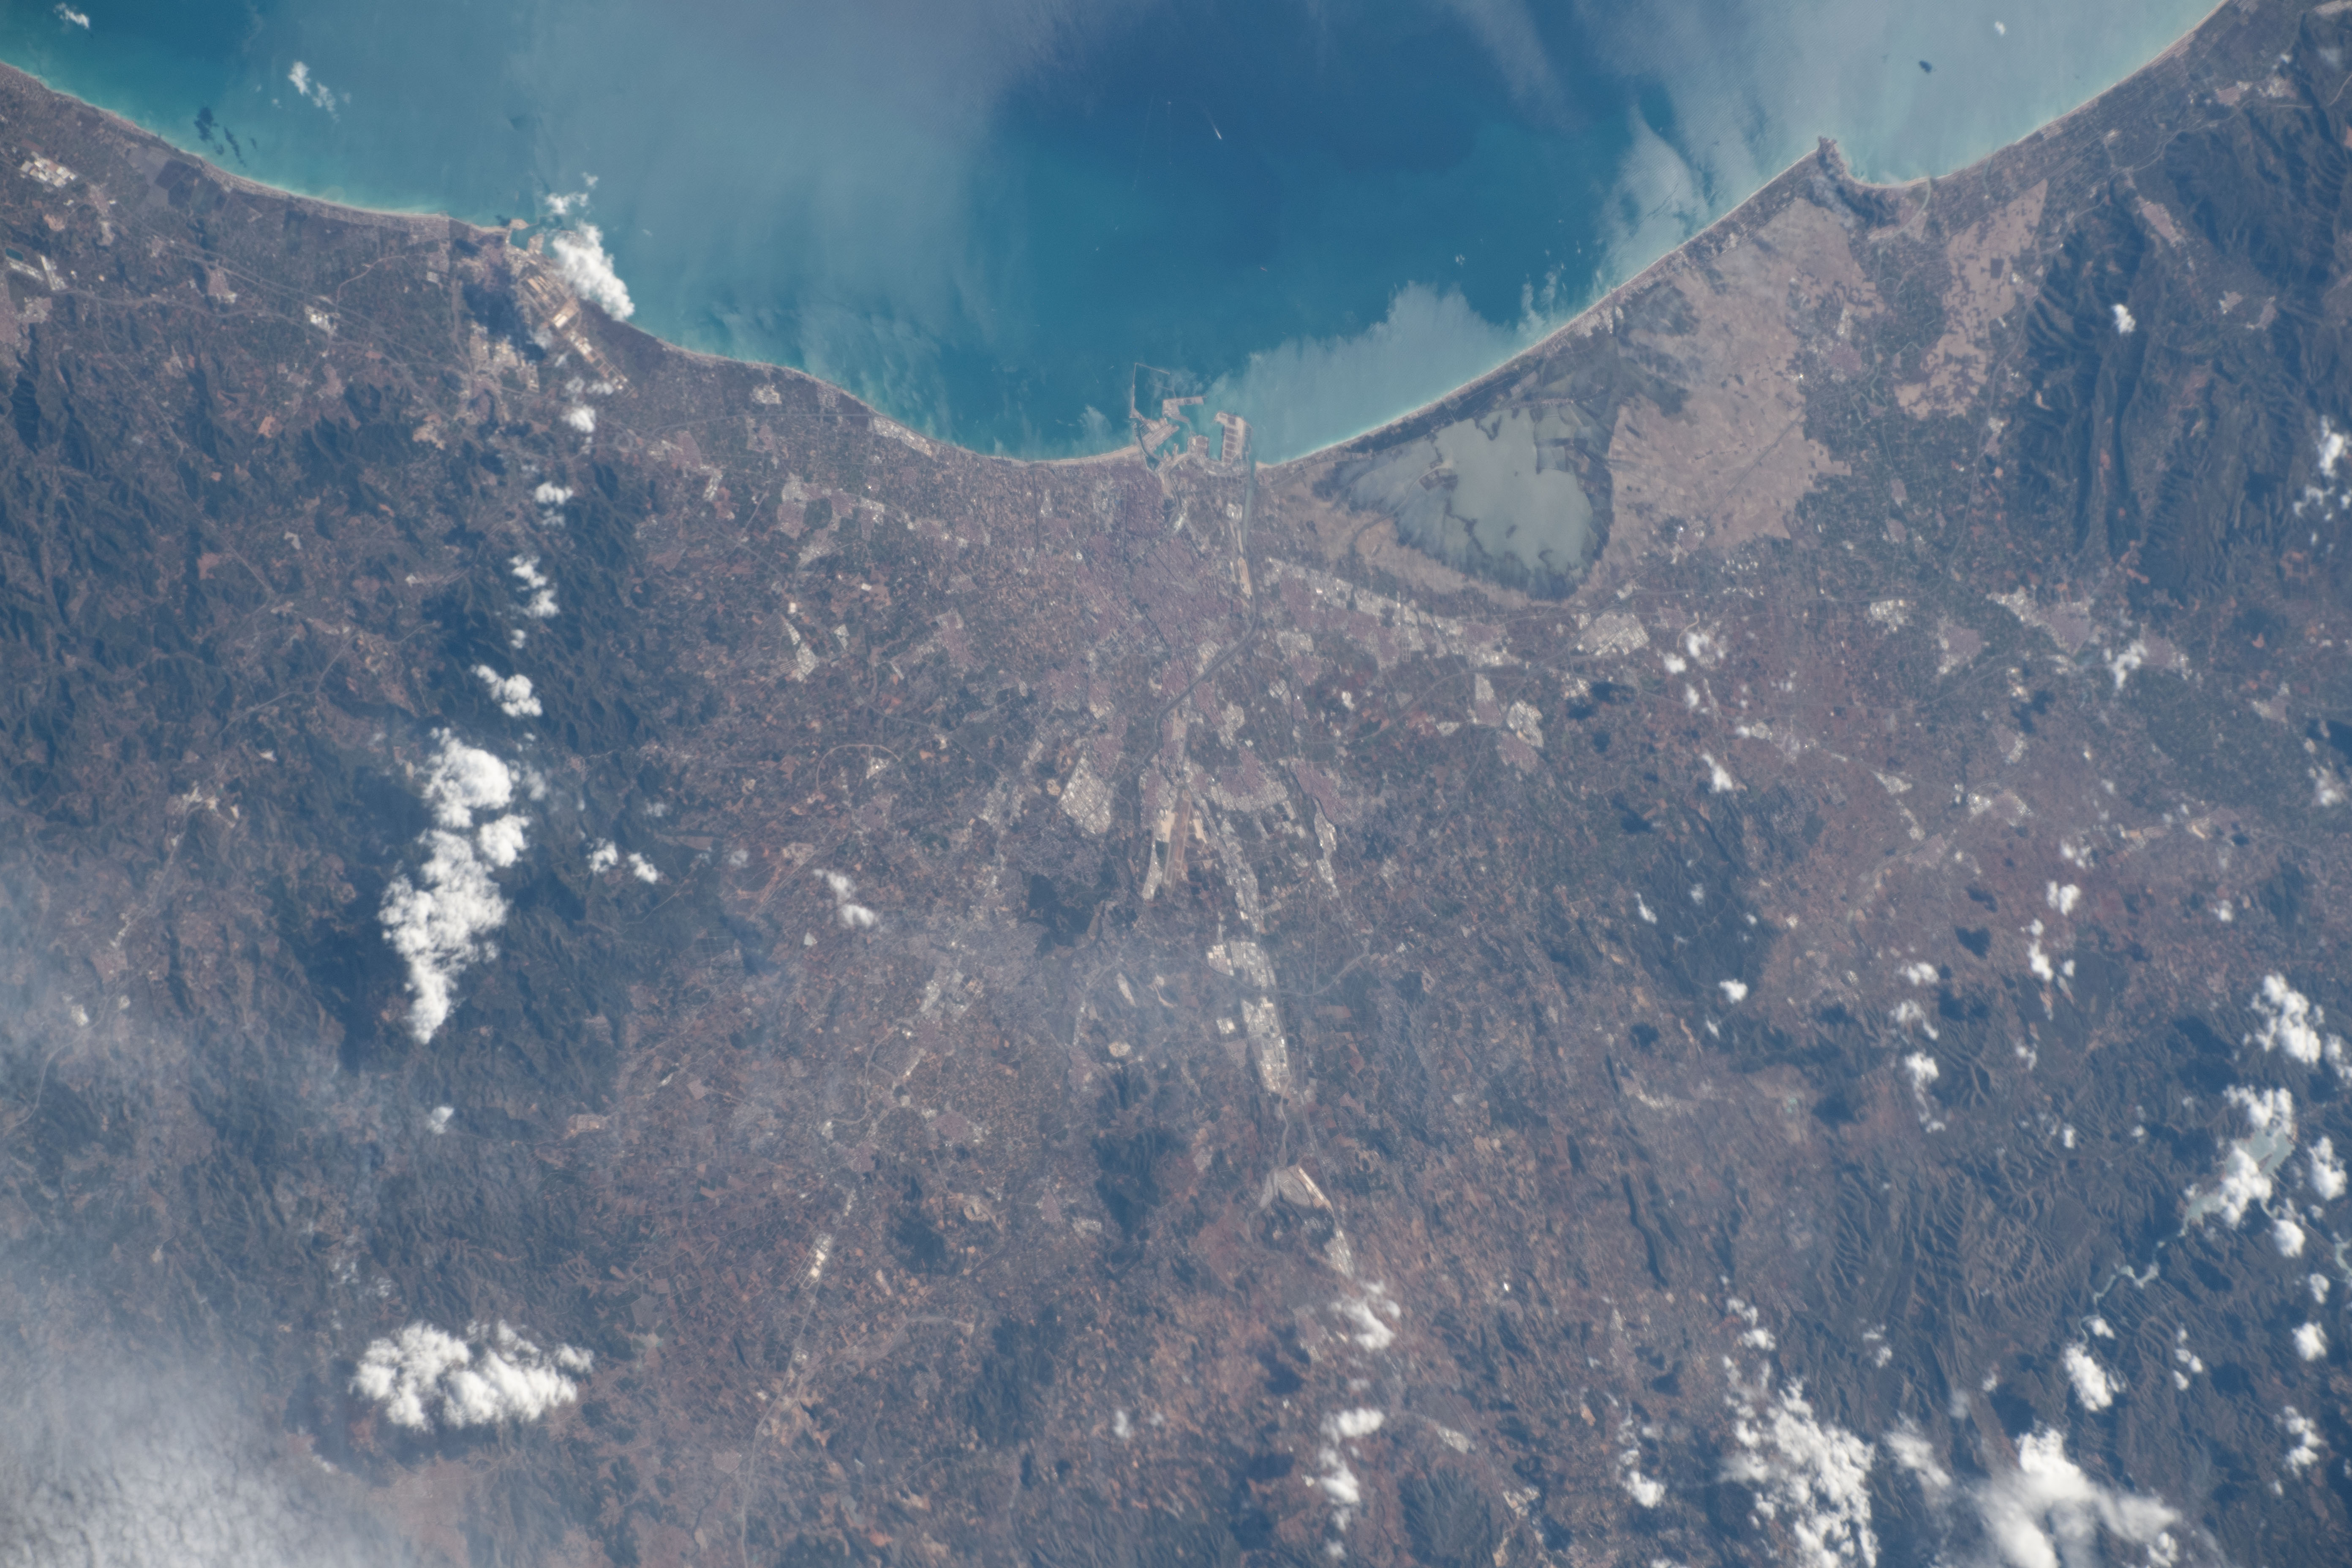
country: SPAIN
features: VALENCIA, GOLFO DE VALENCIA
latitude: 39.5
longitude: -0.4
